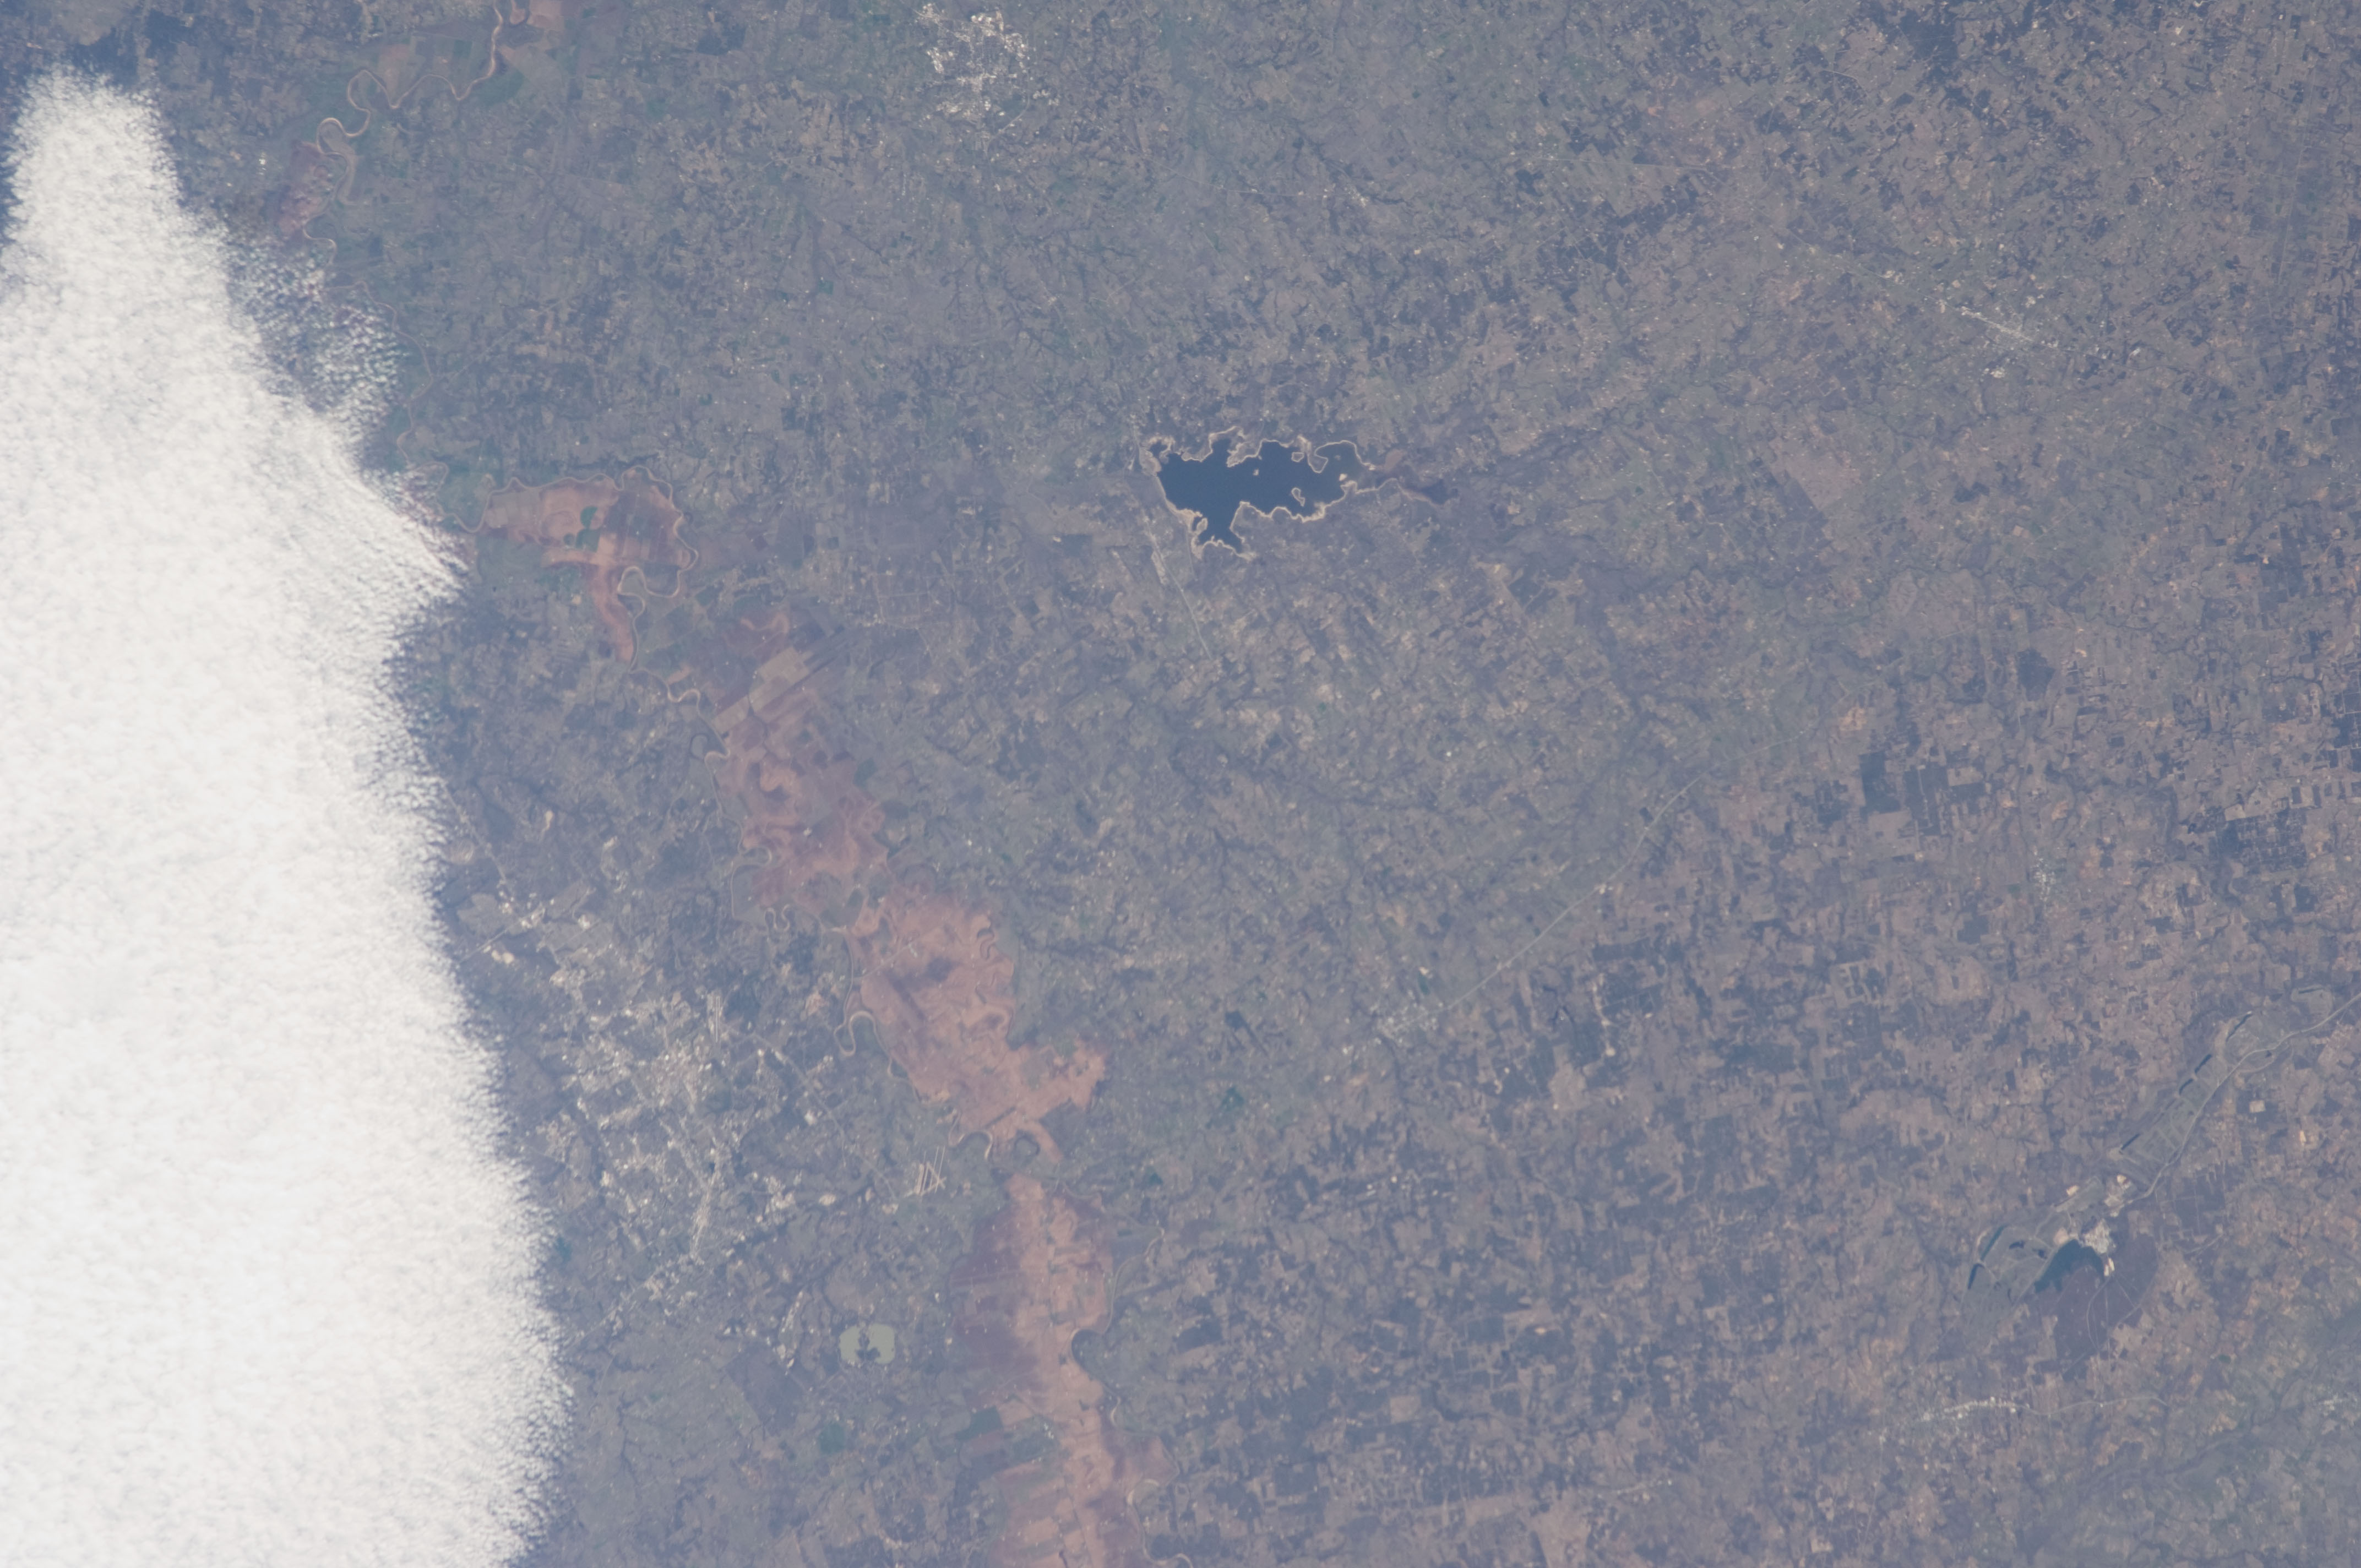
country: USA-TEXAS
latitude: 30.4
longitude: -96.6
